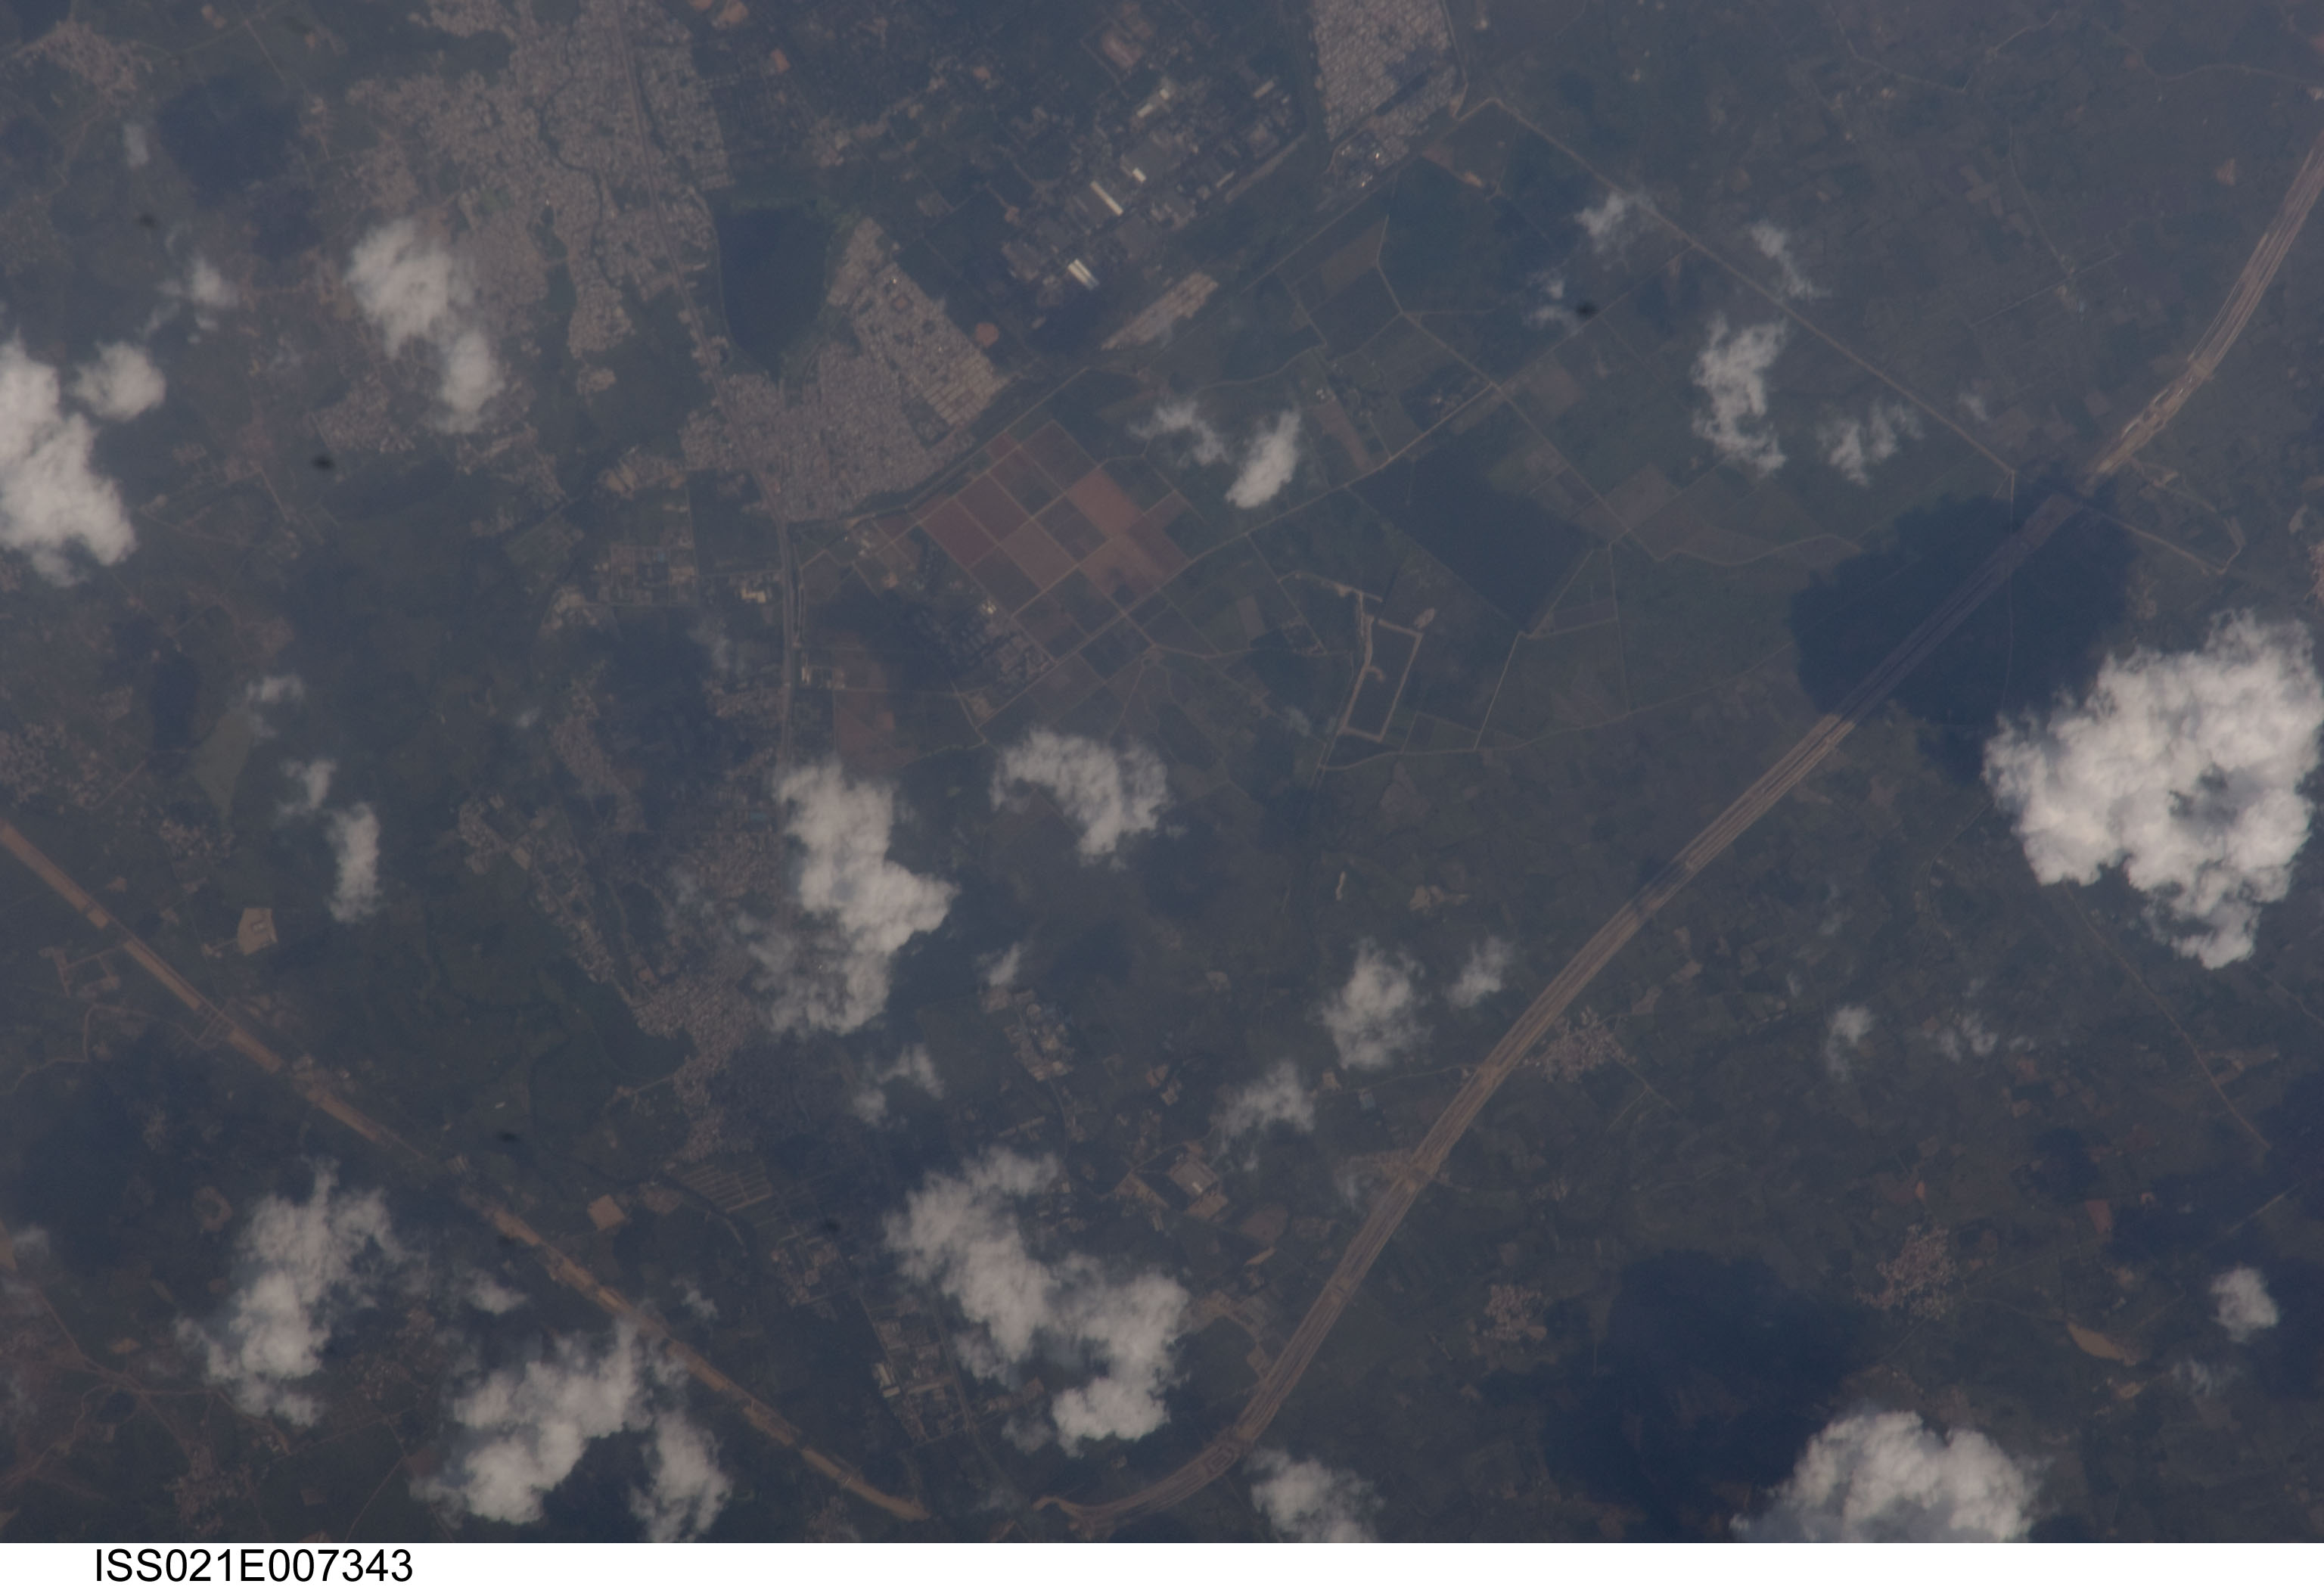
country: INDIA
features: RAMACHANDRA PURAM, ROADS, AGR.
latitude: 17.5
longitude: 78.3
